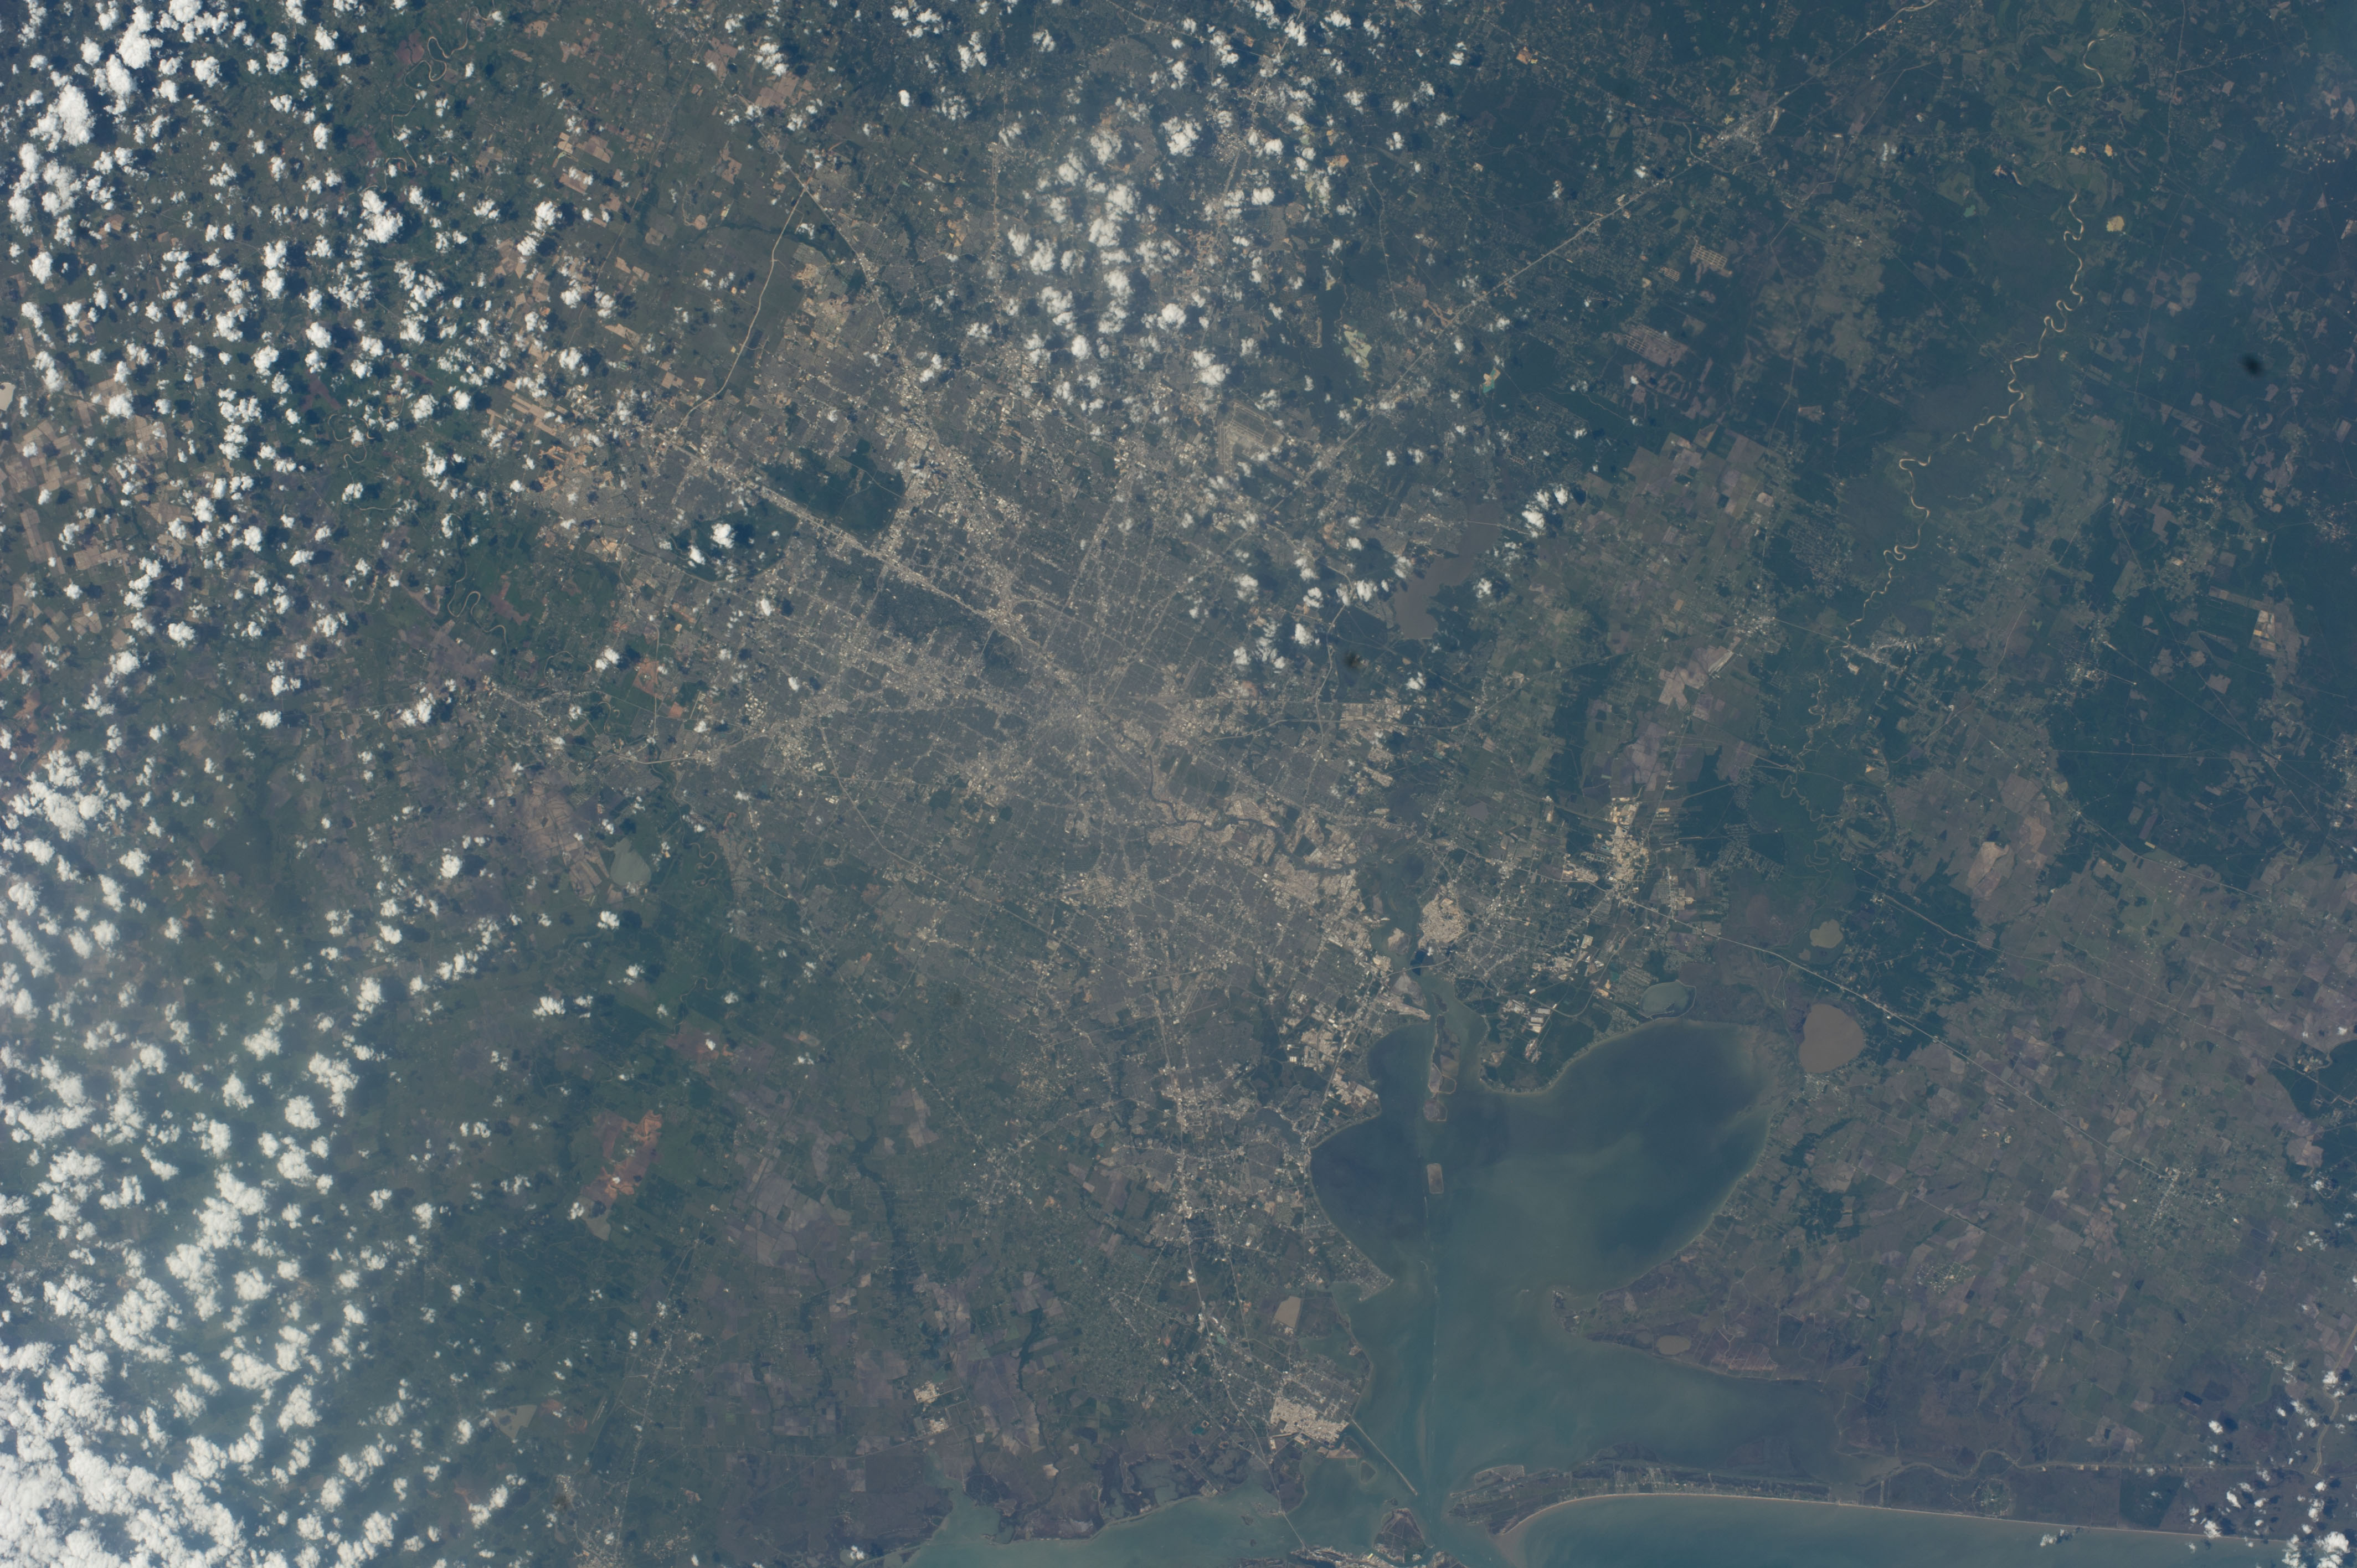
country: USA-TEXAS
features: HOUSTON, TRINITY BAY, GULF OF MEXICO, GALVESTON BAY, GALVESTON, TEXAS CITY, GOAT ISLAND
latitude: 29.8
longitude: -95.3
